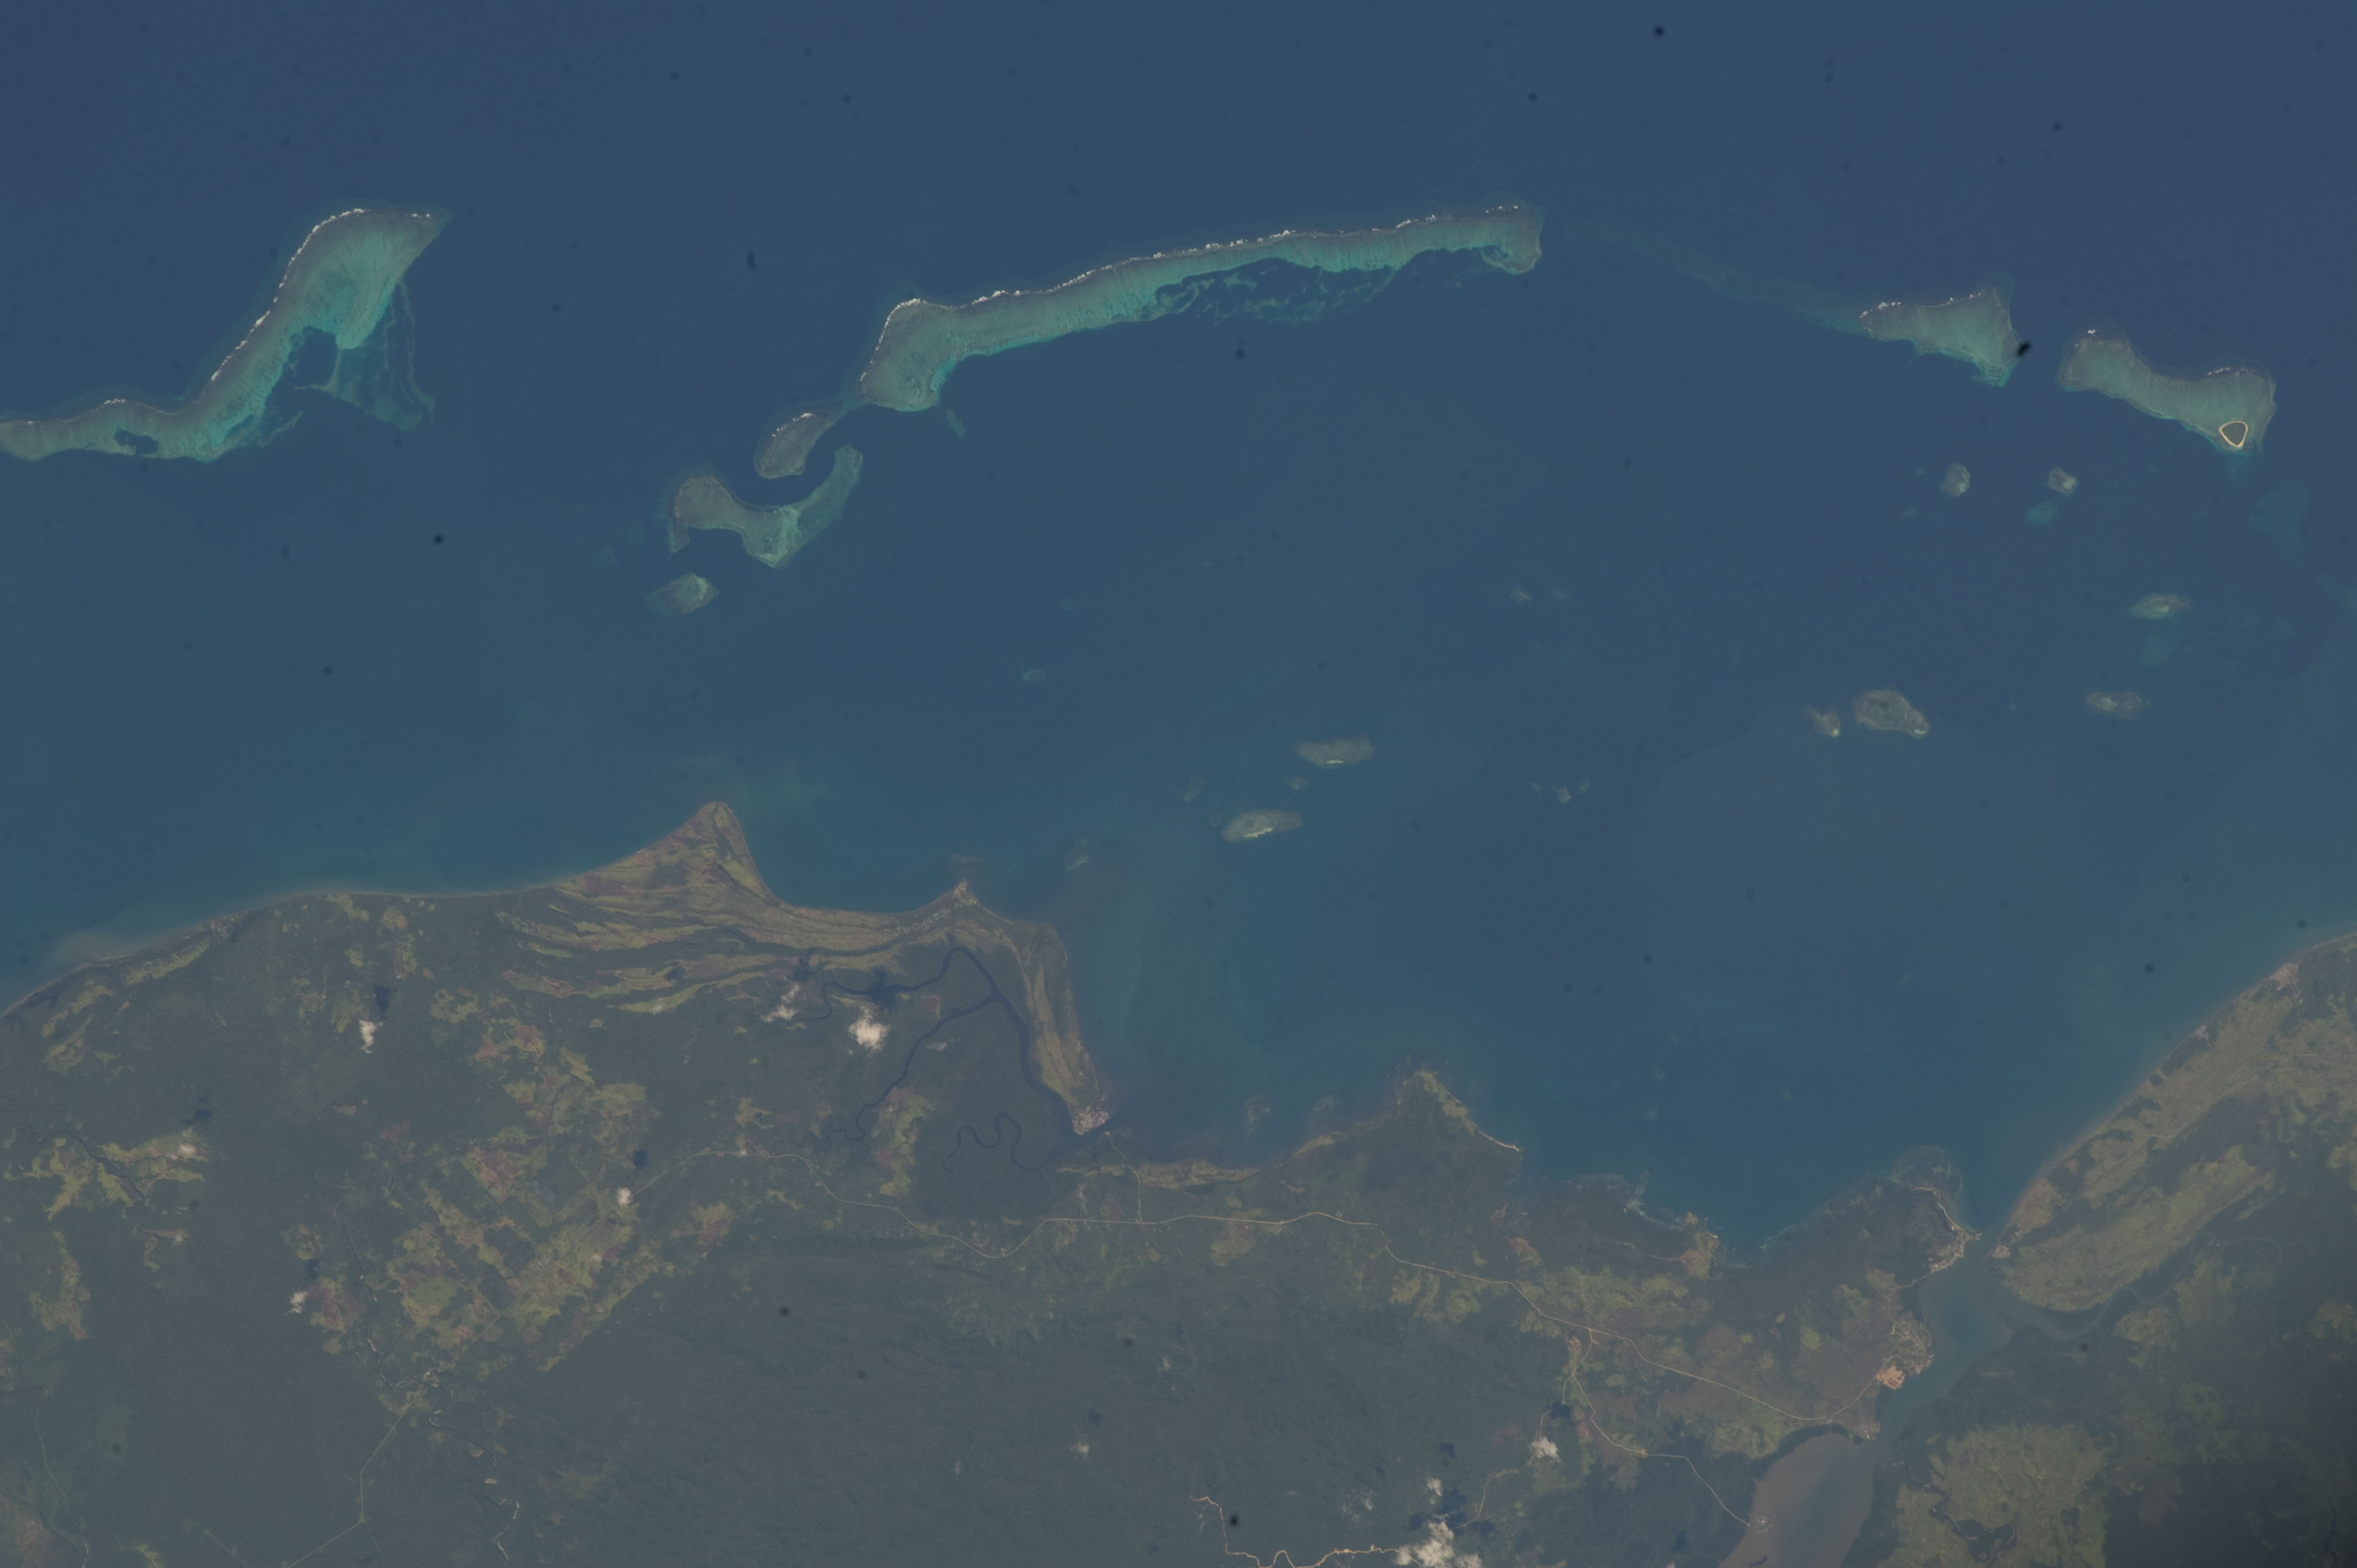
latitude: -10.1
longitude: 148.4
